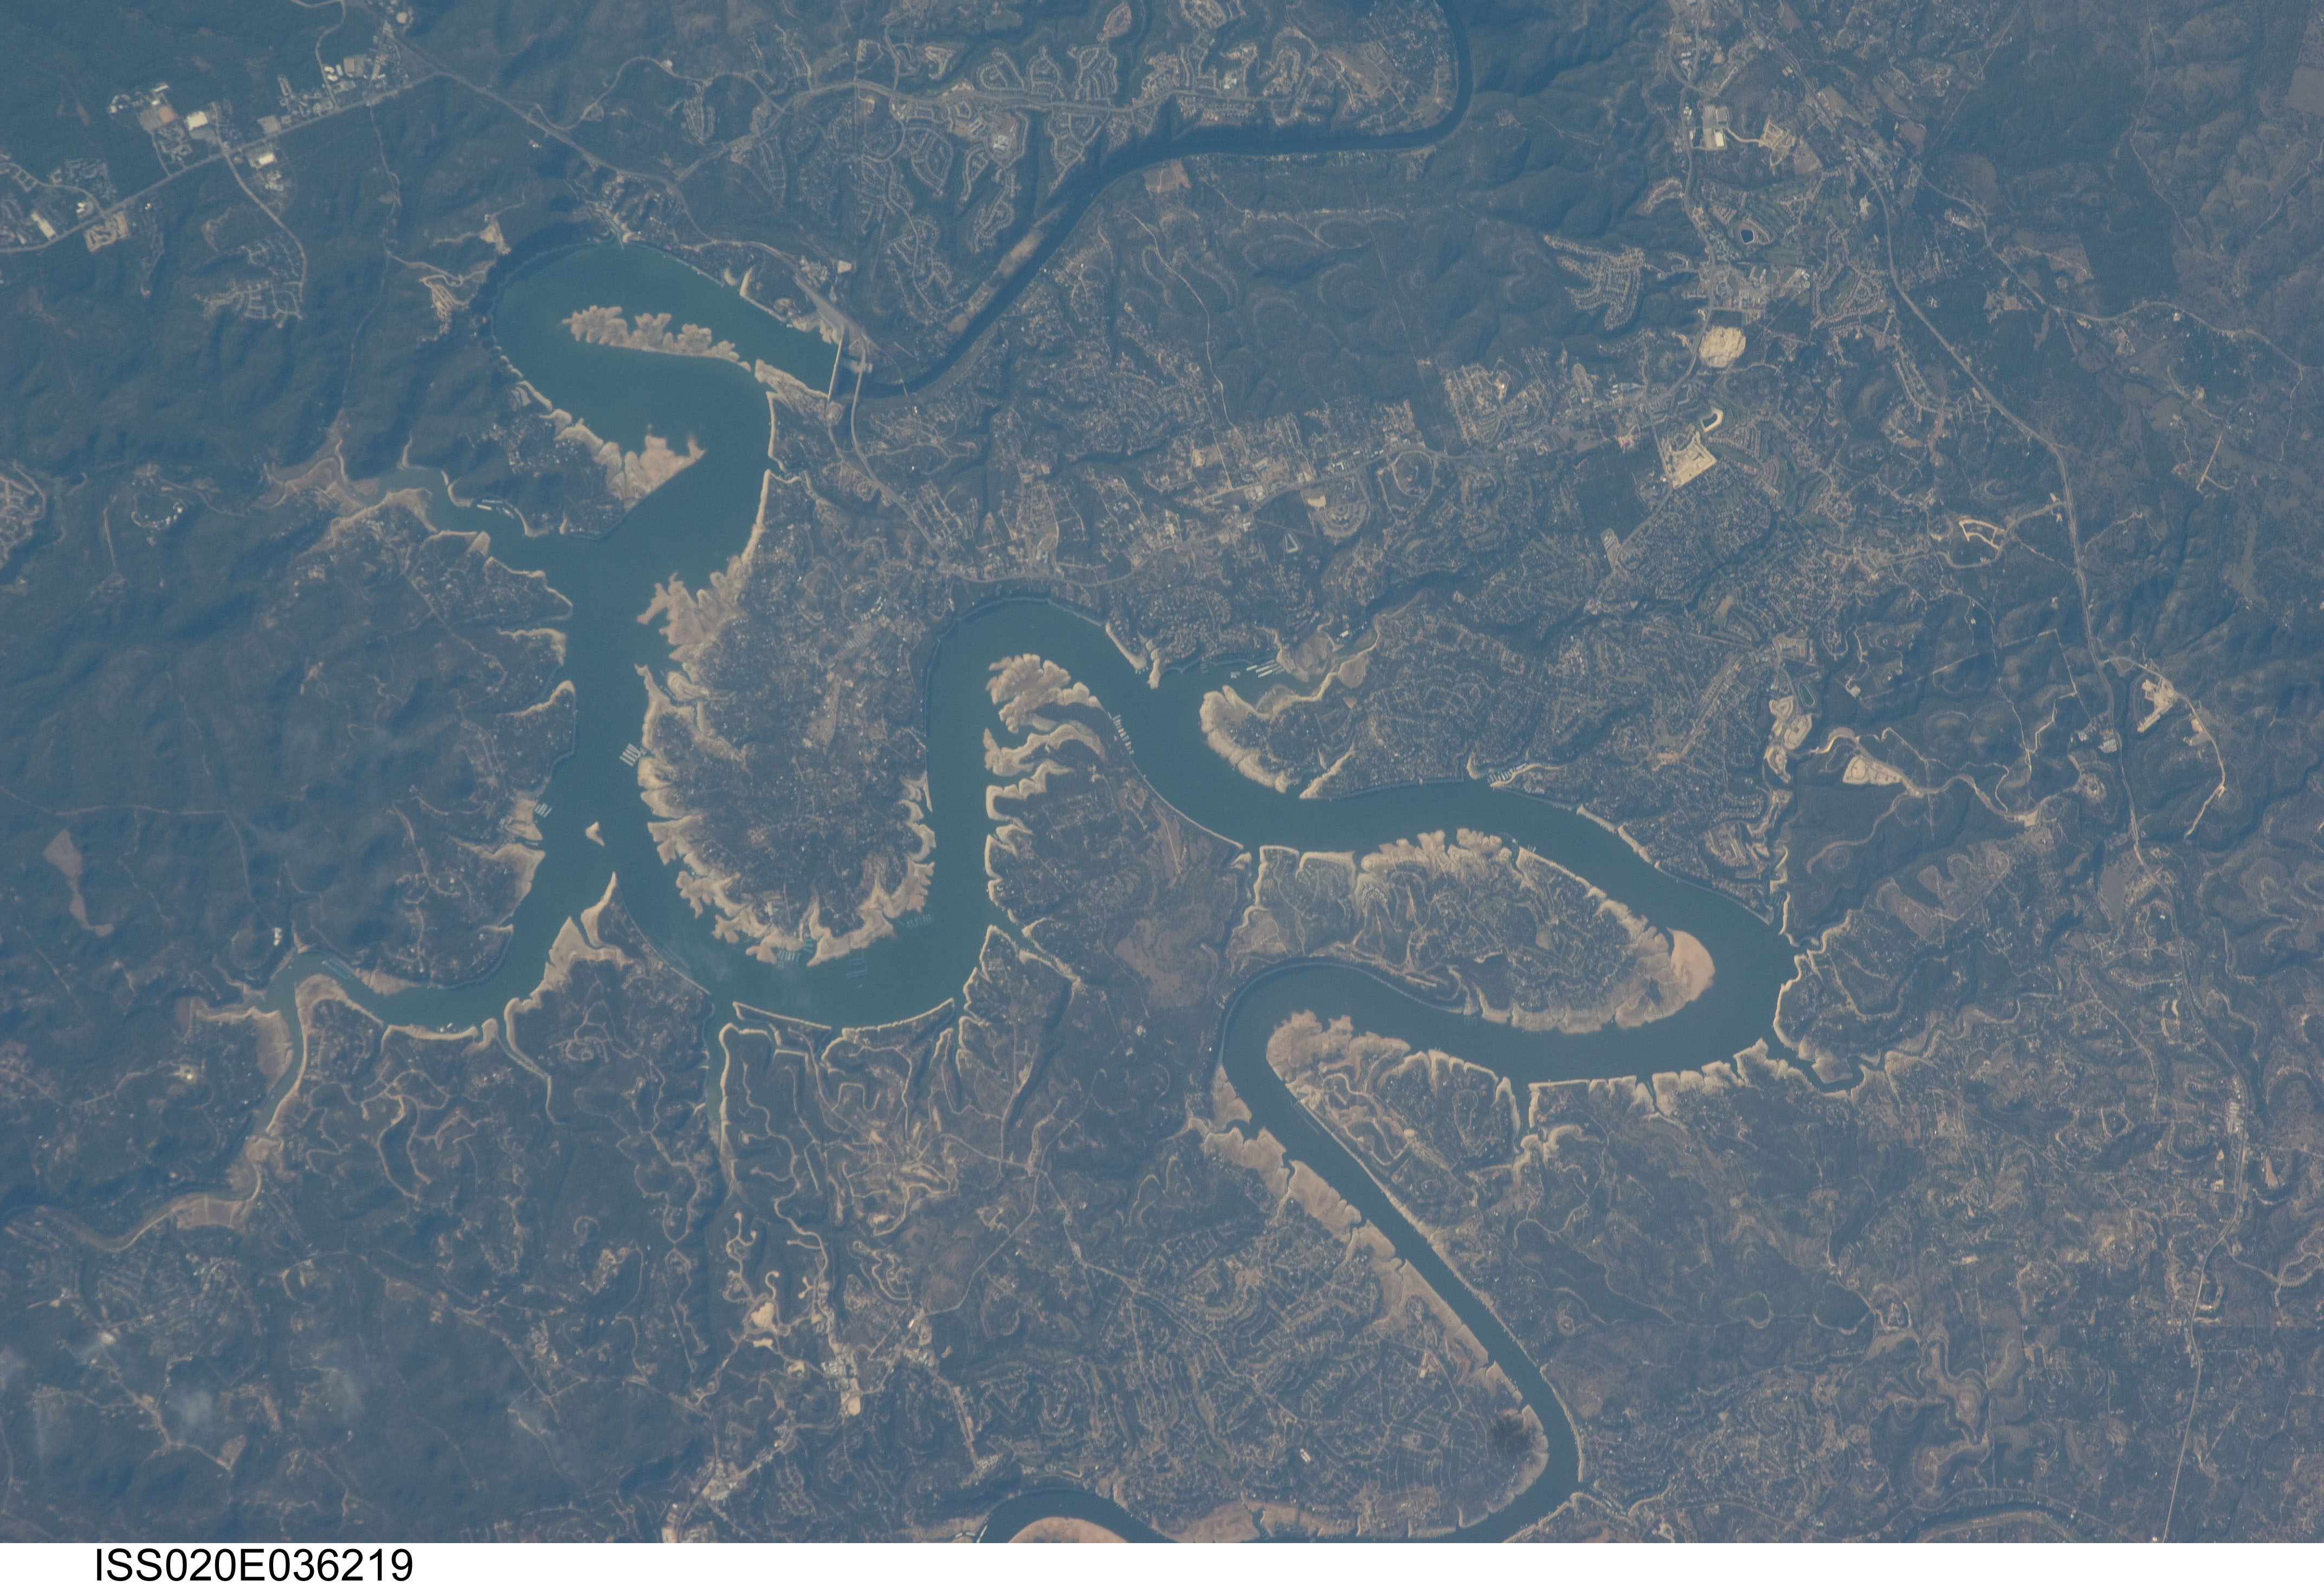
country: USA-TEXAS
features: LAKE TRAVIS, HUDSON BEND, HILLS
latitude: 30.4
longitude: -98.0
